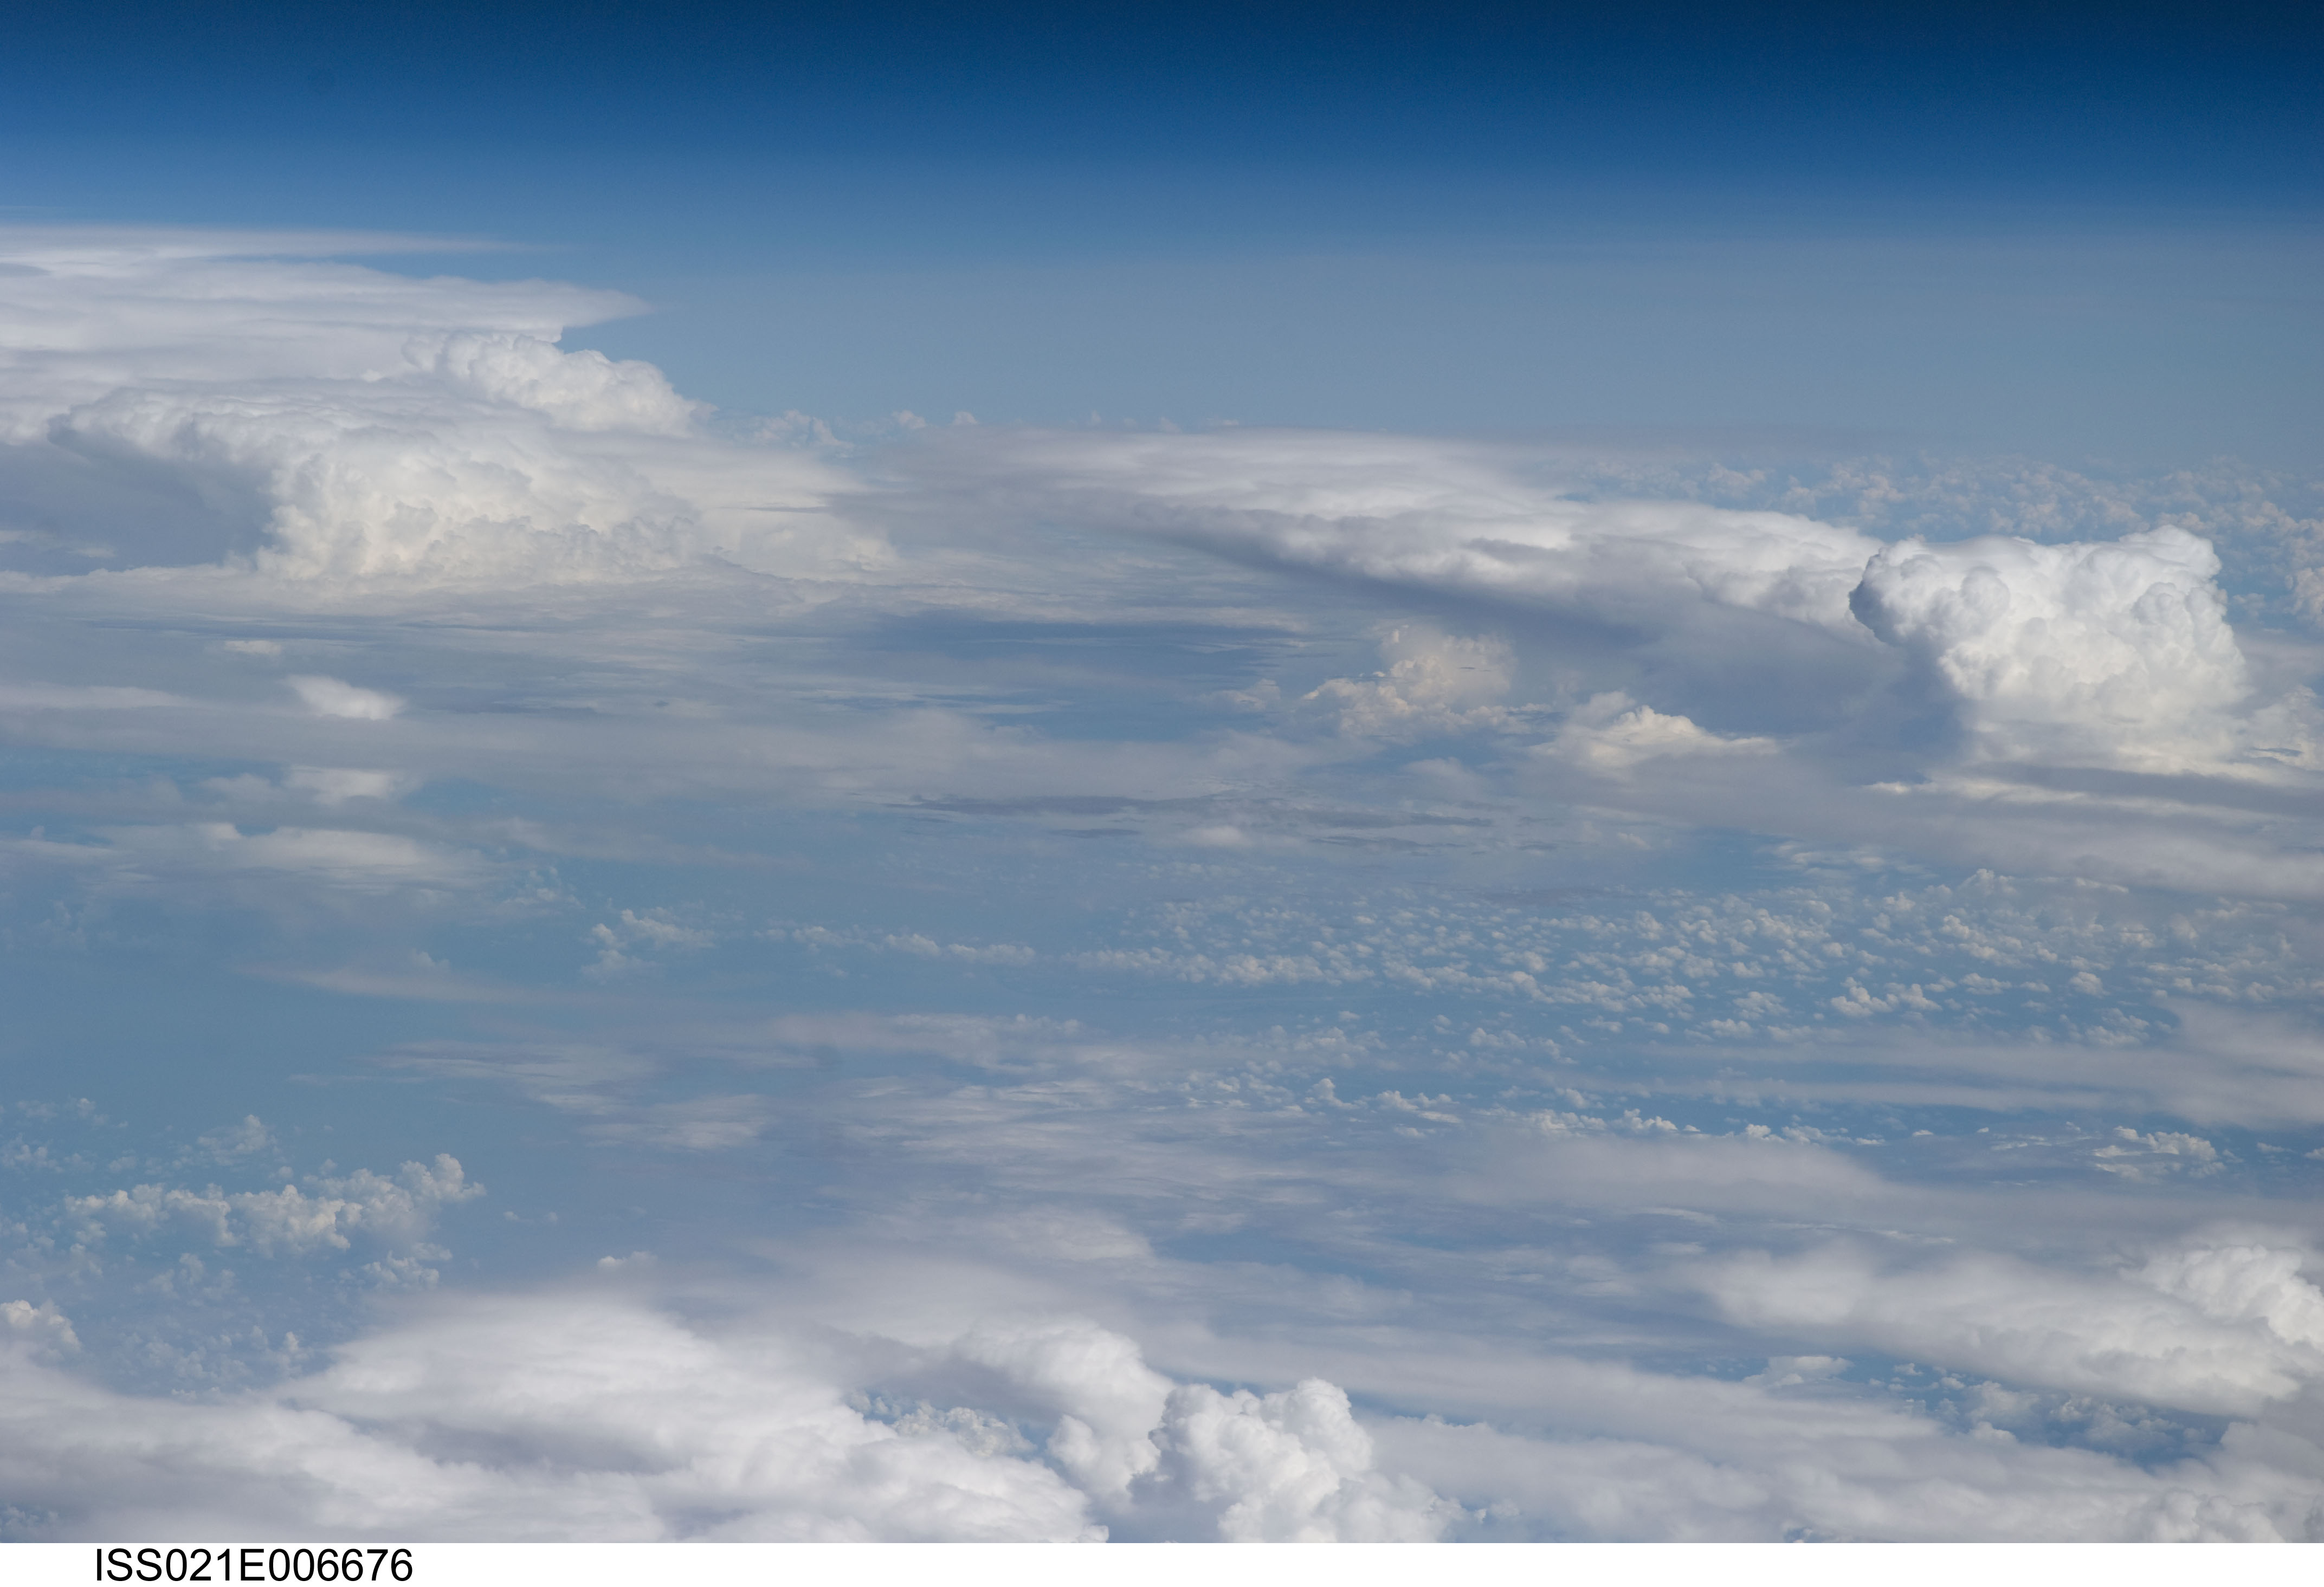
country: ATMOSPHERIC LIMB
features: CLOUDS
